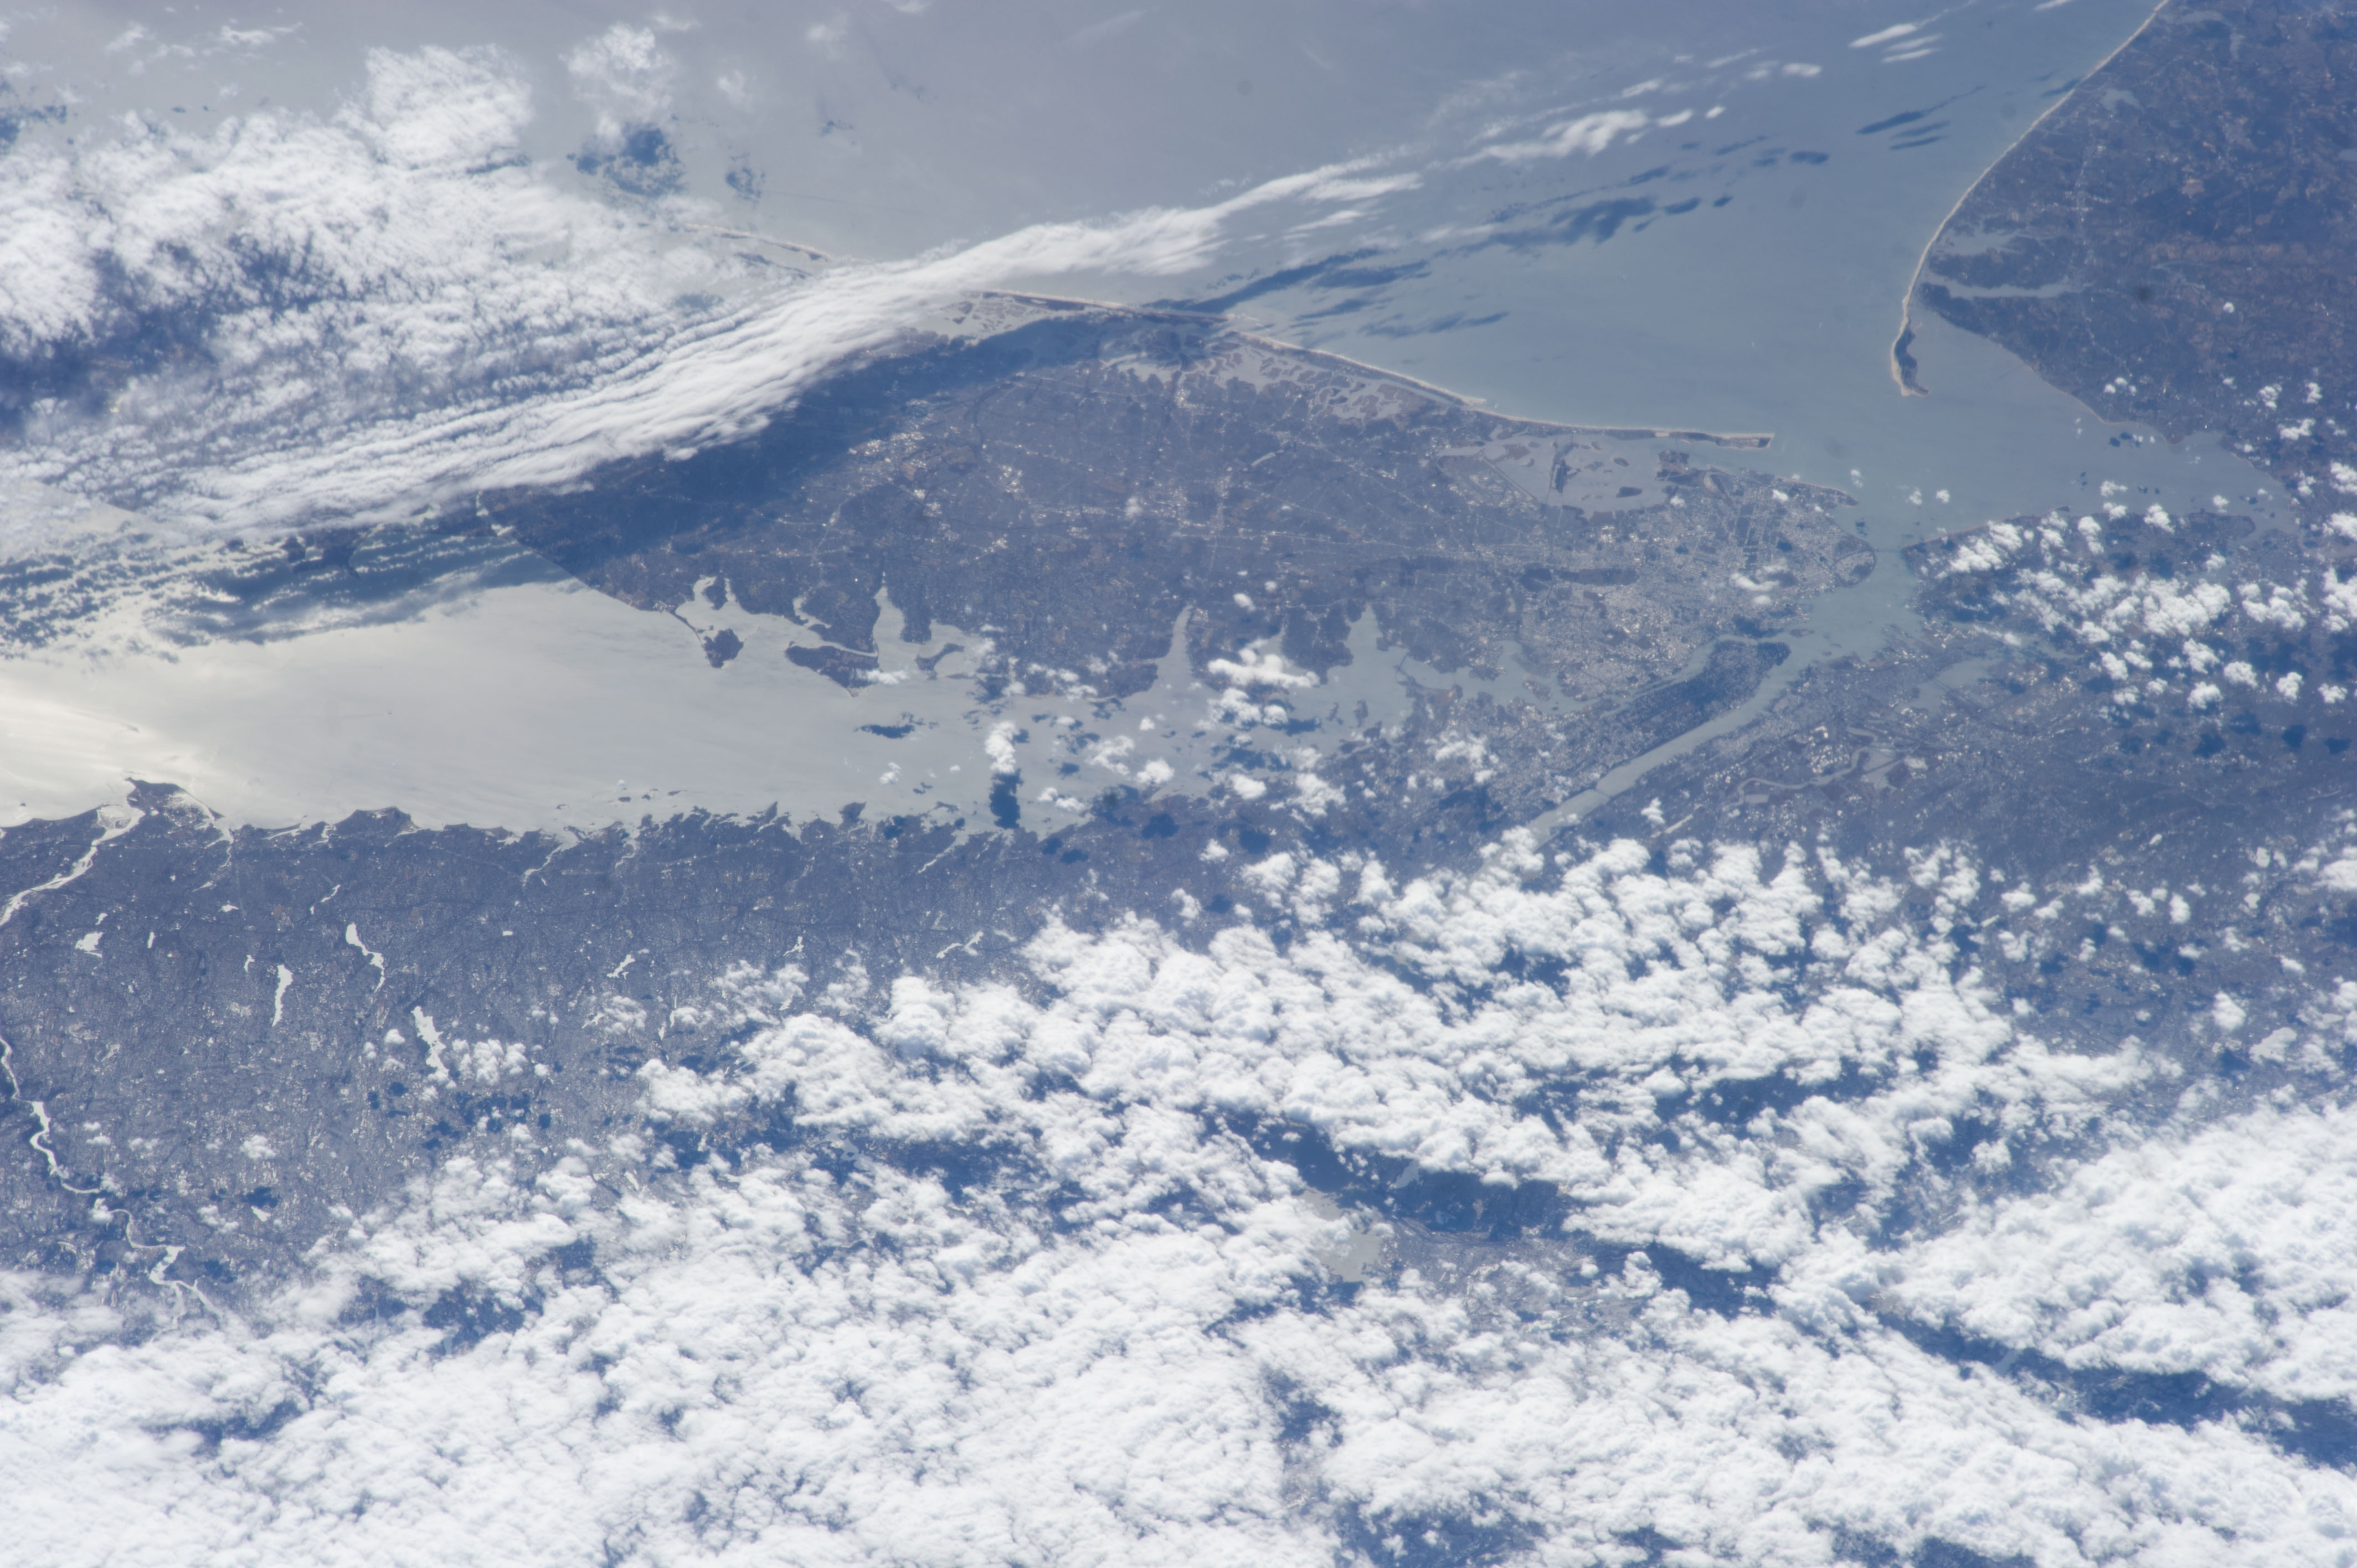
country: USA-NEW_YORK
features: NEW YORK CITY METRO AREA, LONG ISLAND, EAST RIVER, HUDSON RIVER, LONG ISLAND SOUND, NEW YORK/NEW JERSEY BIGHT
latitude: 40.9
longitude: -73.7
